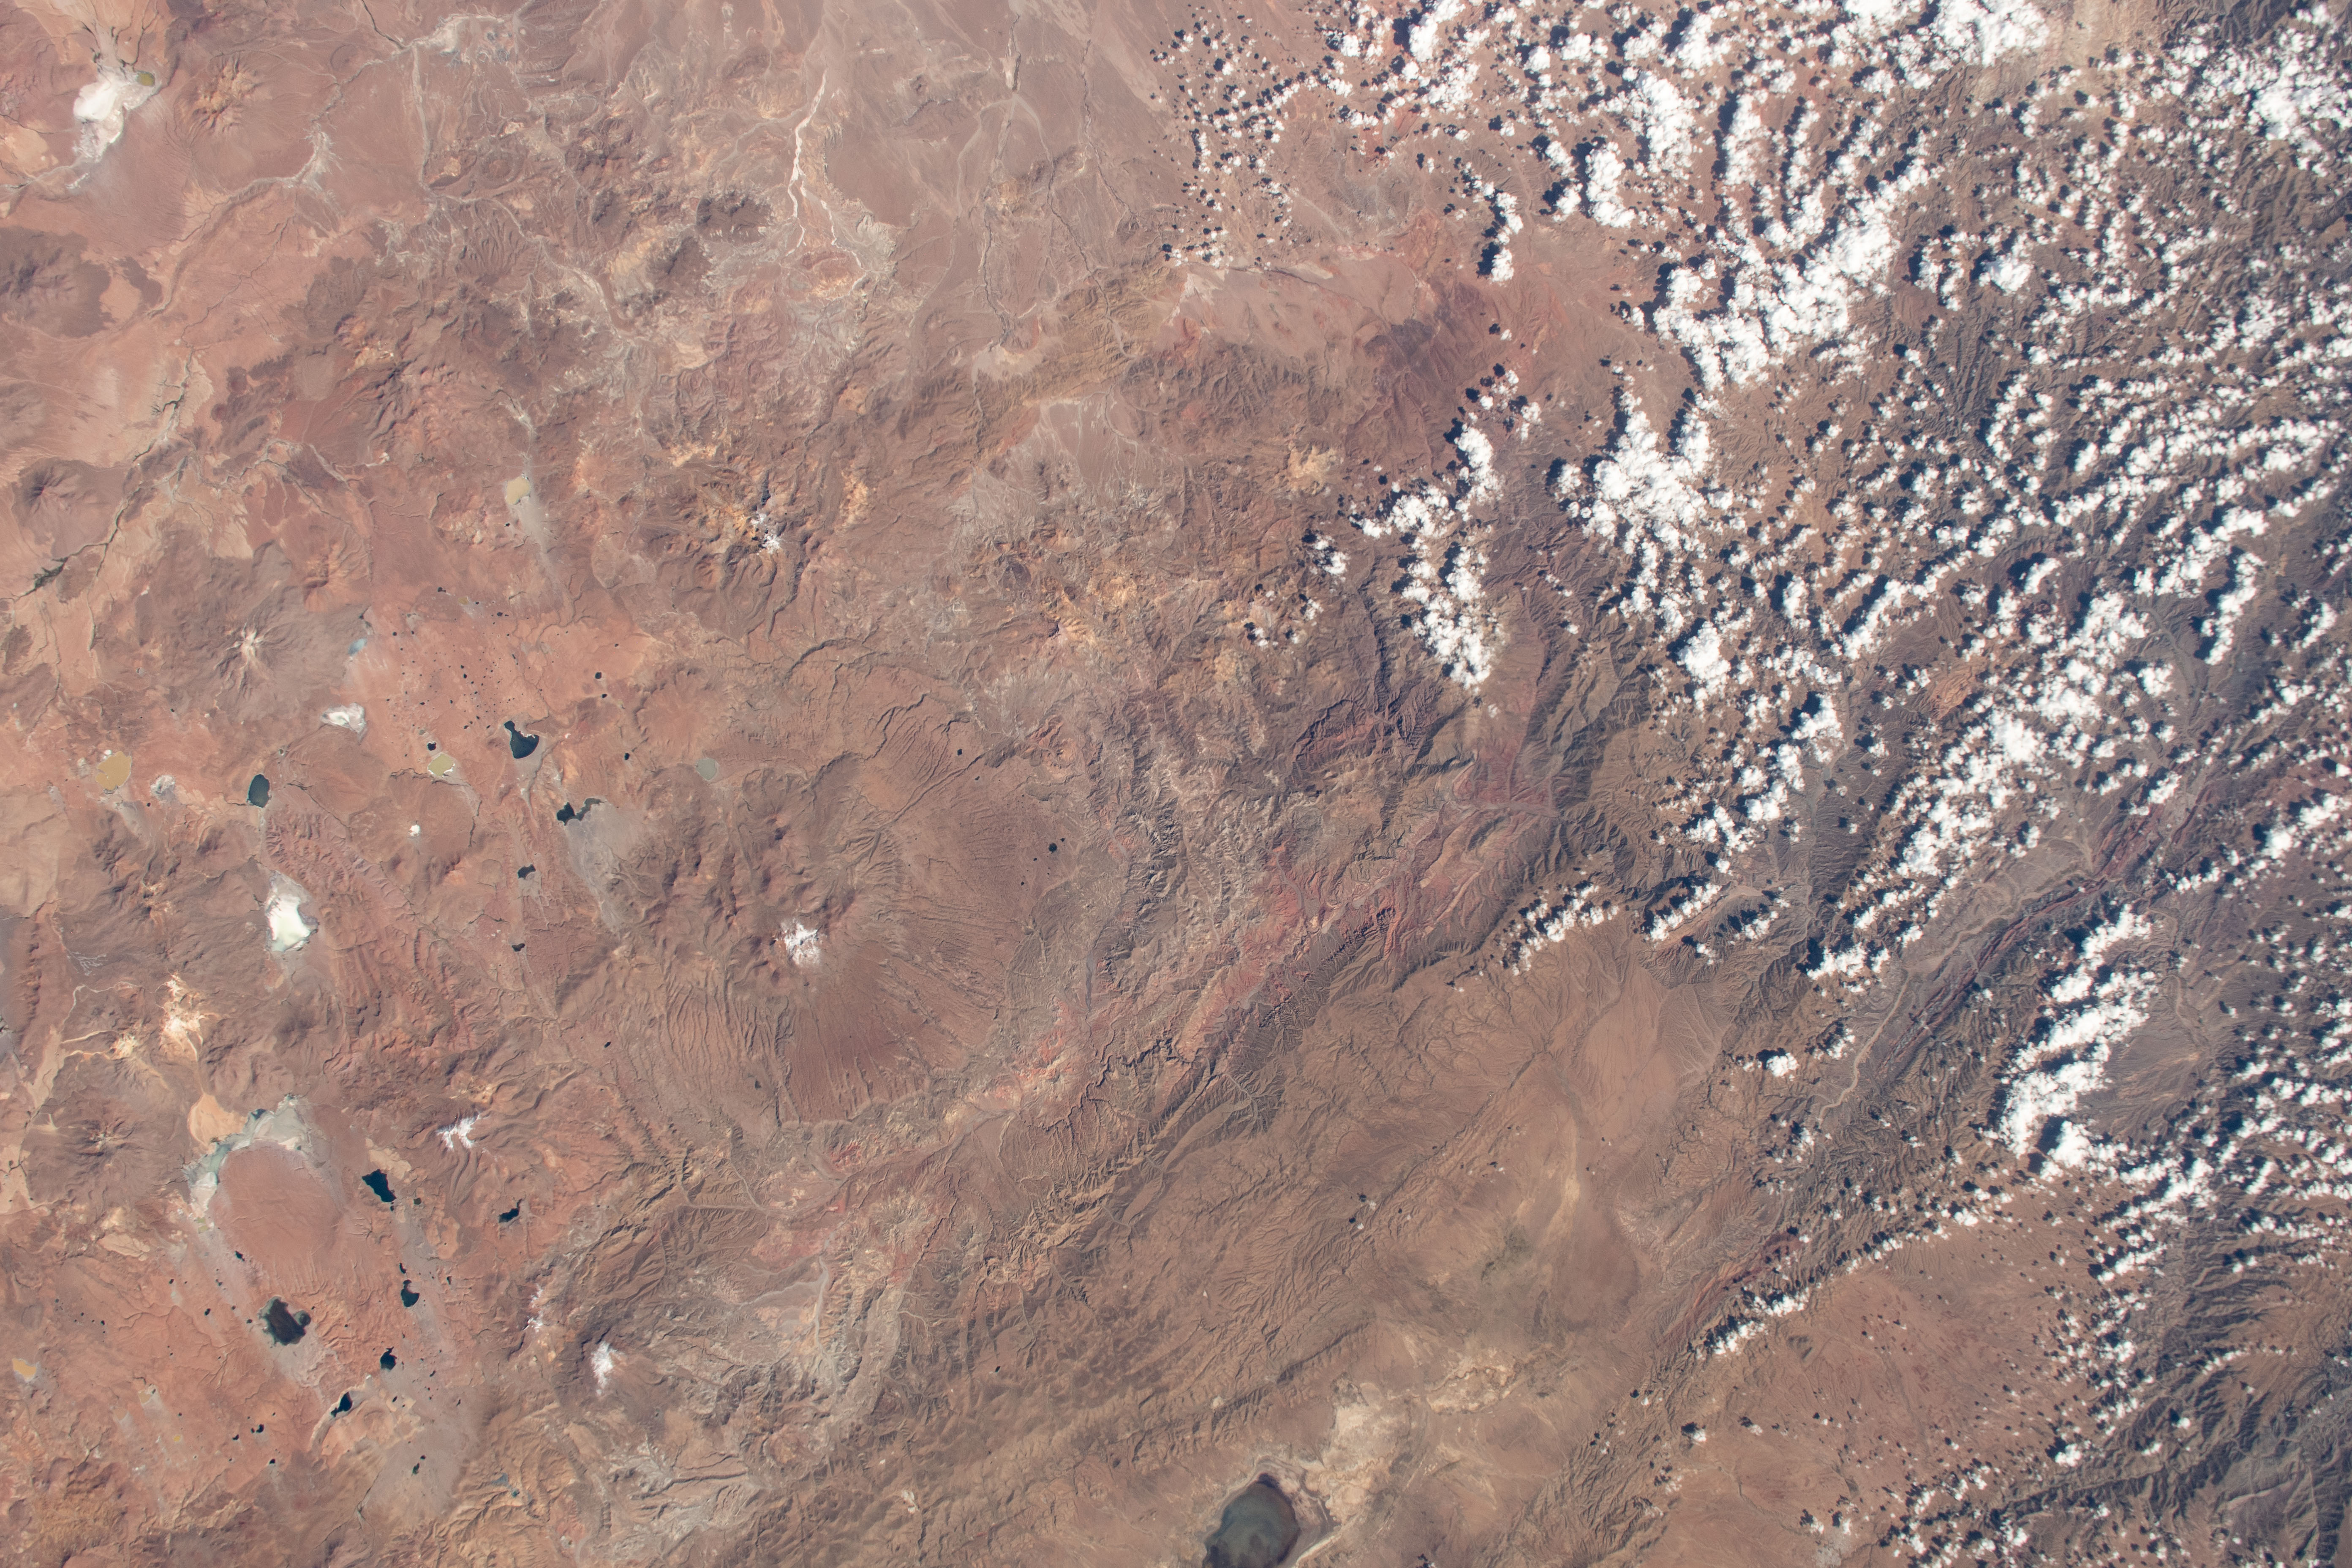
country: BOLIVIA
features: LAGUNA DE POZUELO
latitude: -22.0
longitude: -66.5
